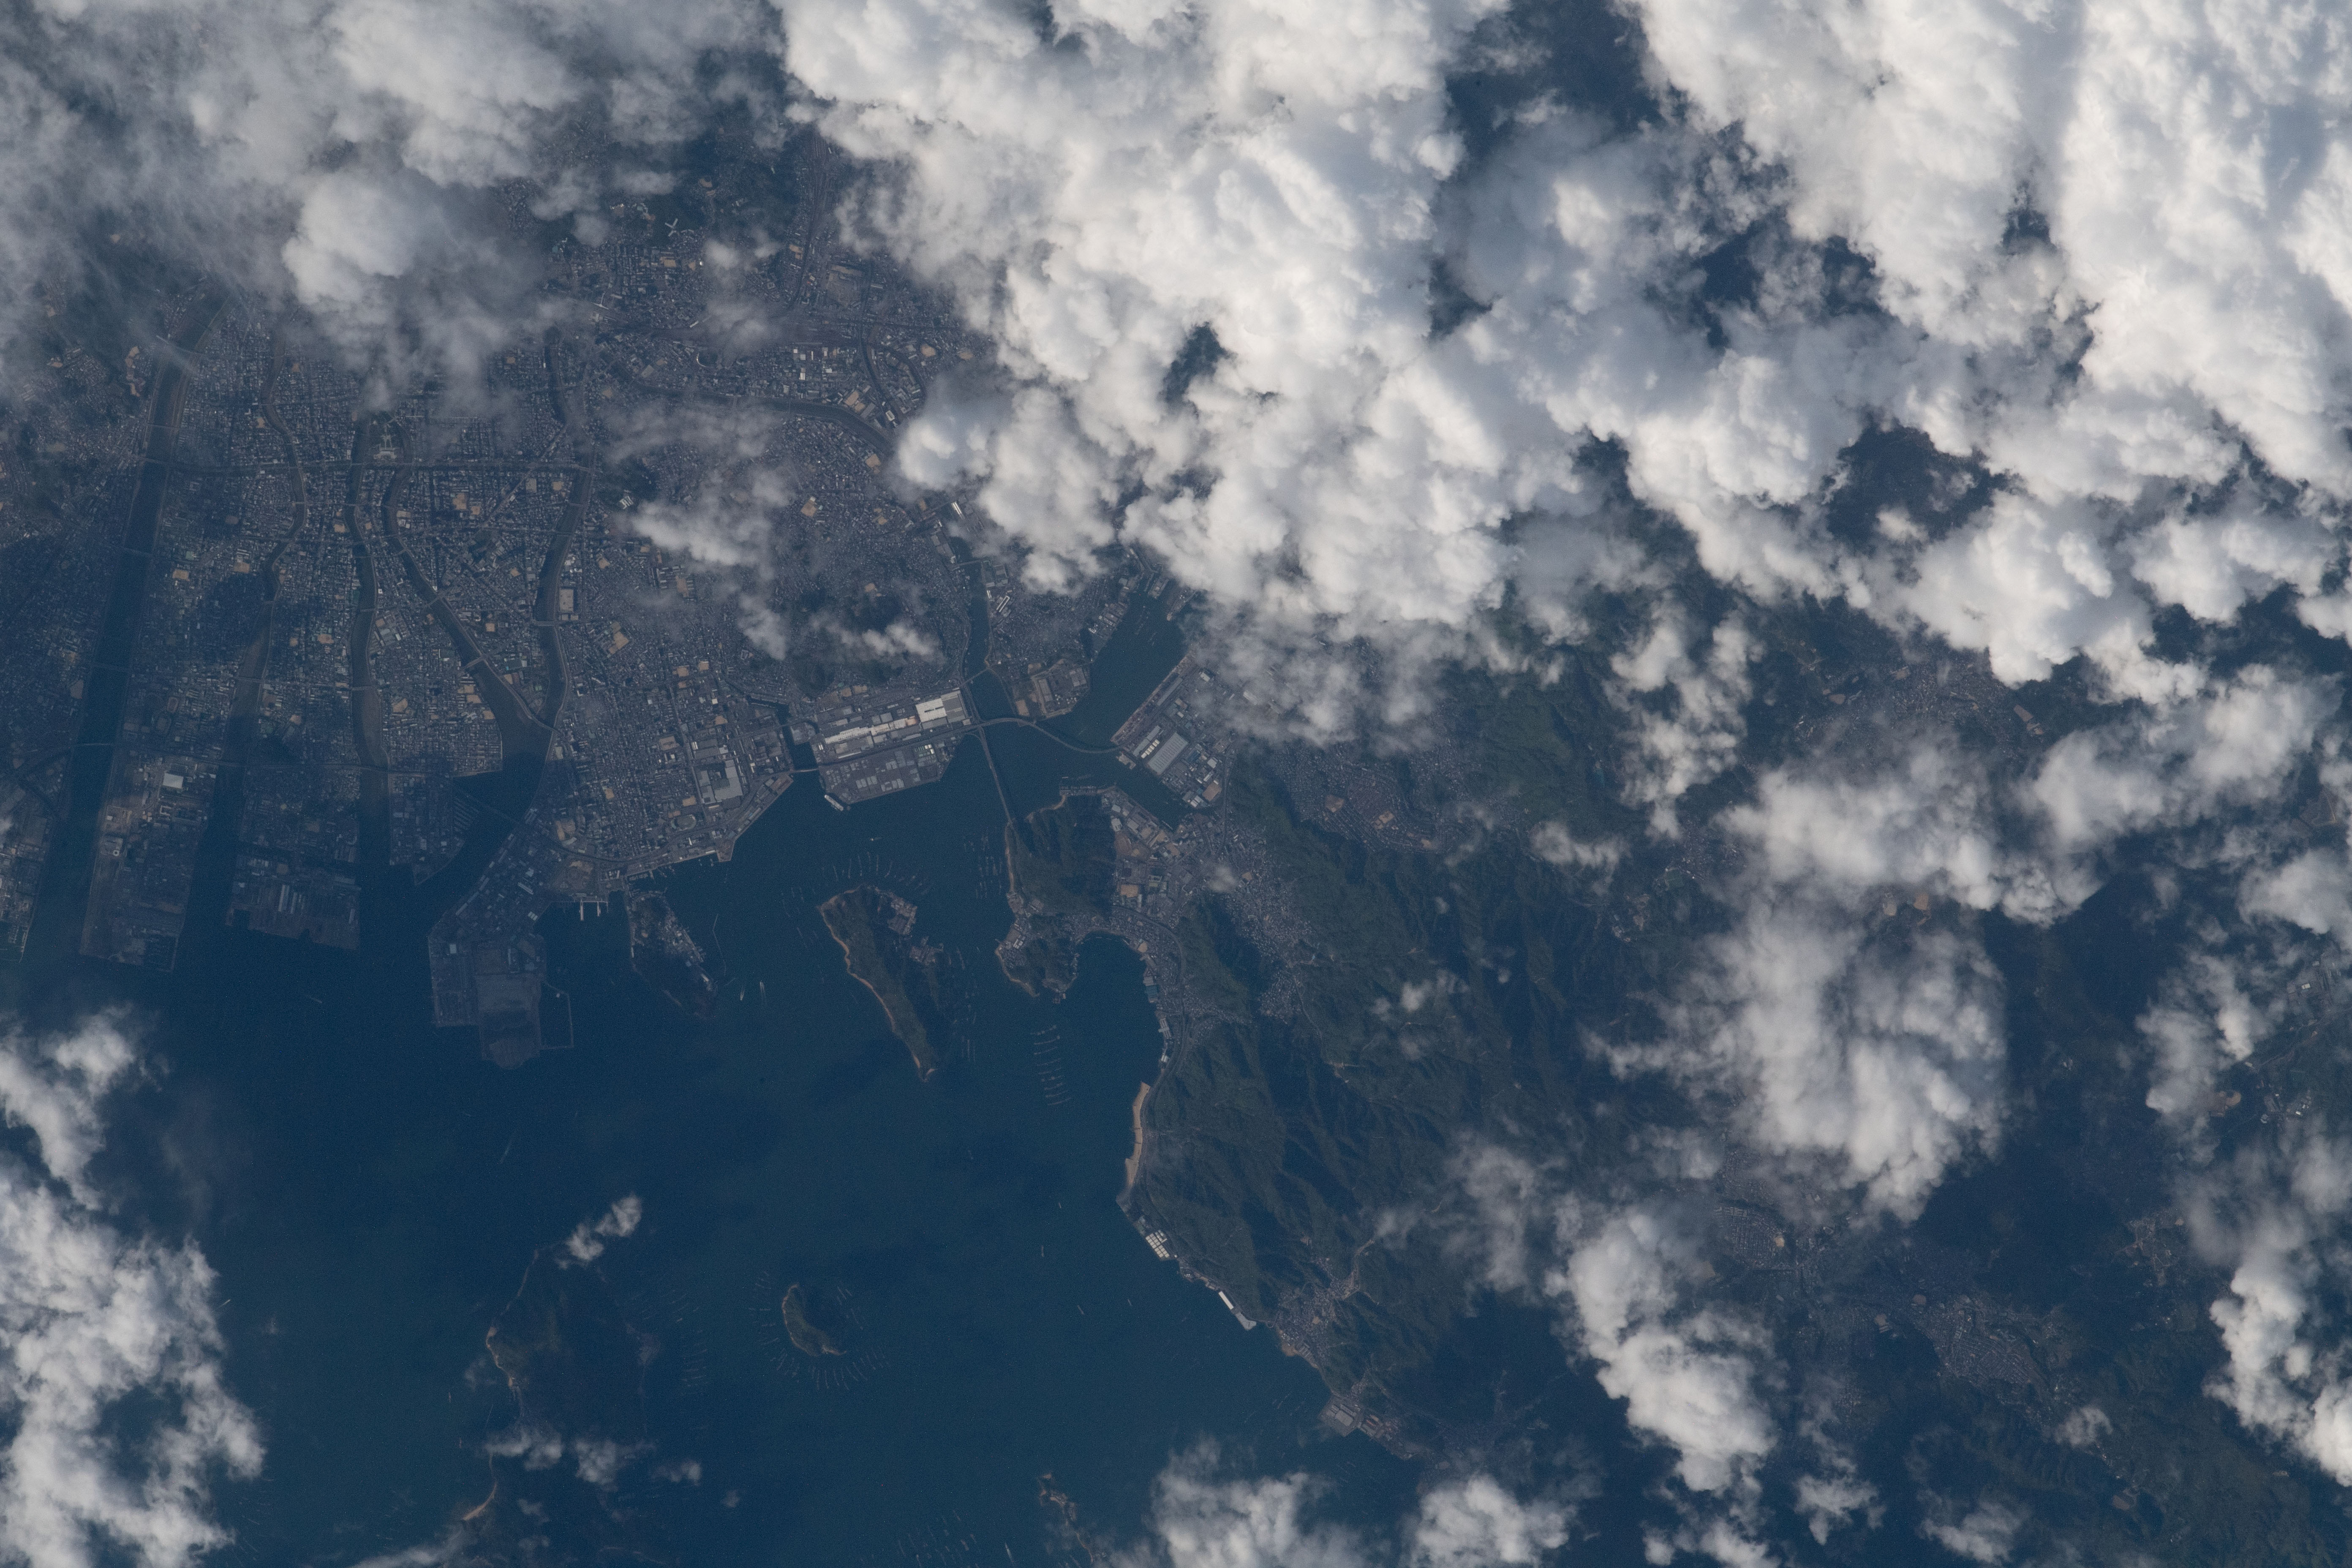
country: JAPAN
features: HIROSHIMA BAY
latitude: 34.3
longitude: 132.5
